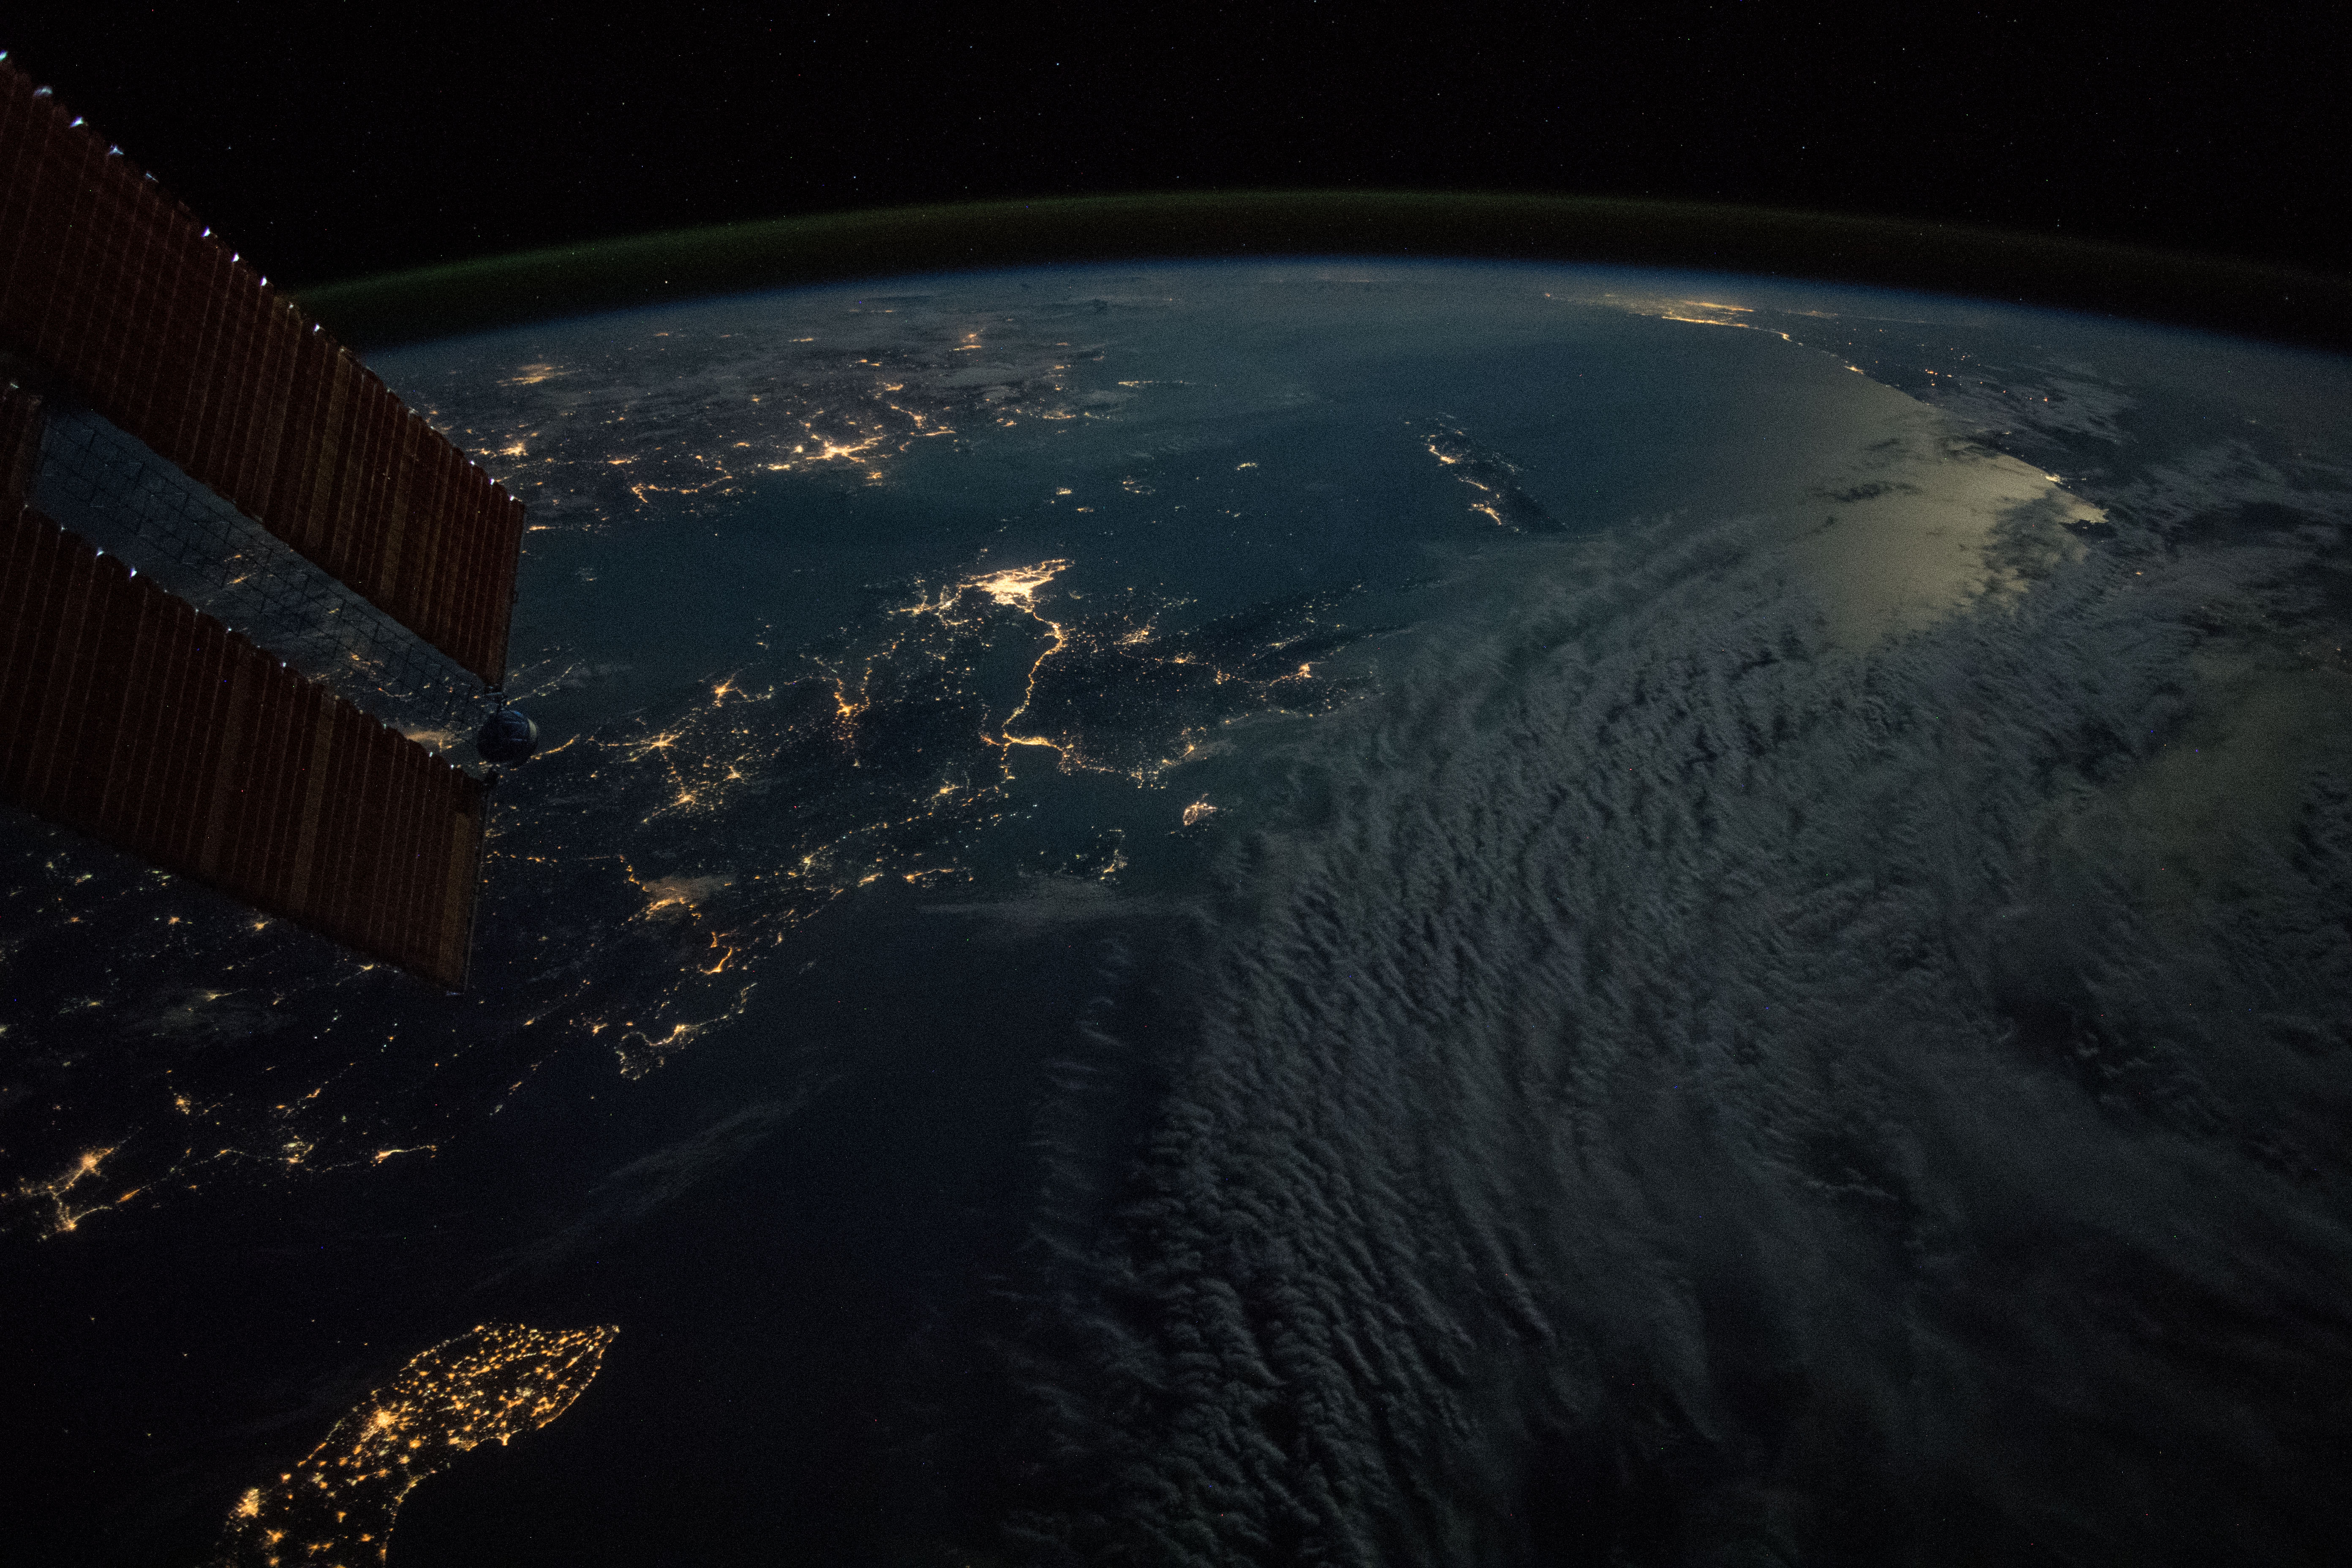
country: GREECE
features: ZAKINTHOS CITY, IONIAN SEA, IONIAN ISLANDS, POTRI ISLAND, KYPARISSIA CITY, KALAMATA CITY, ATHENS CITY
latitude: 37.5
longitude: 21.2
